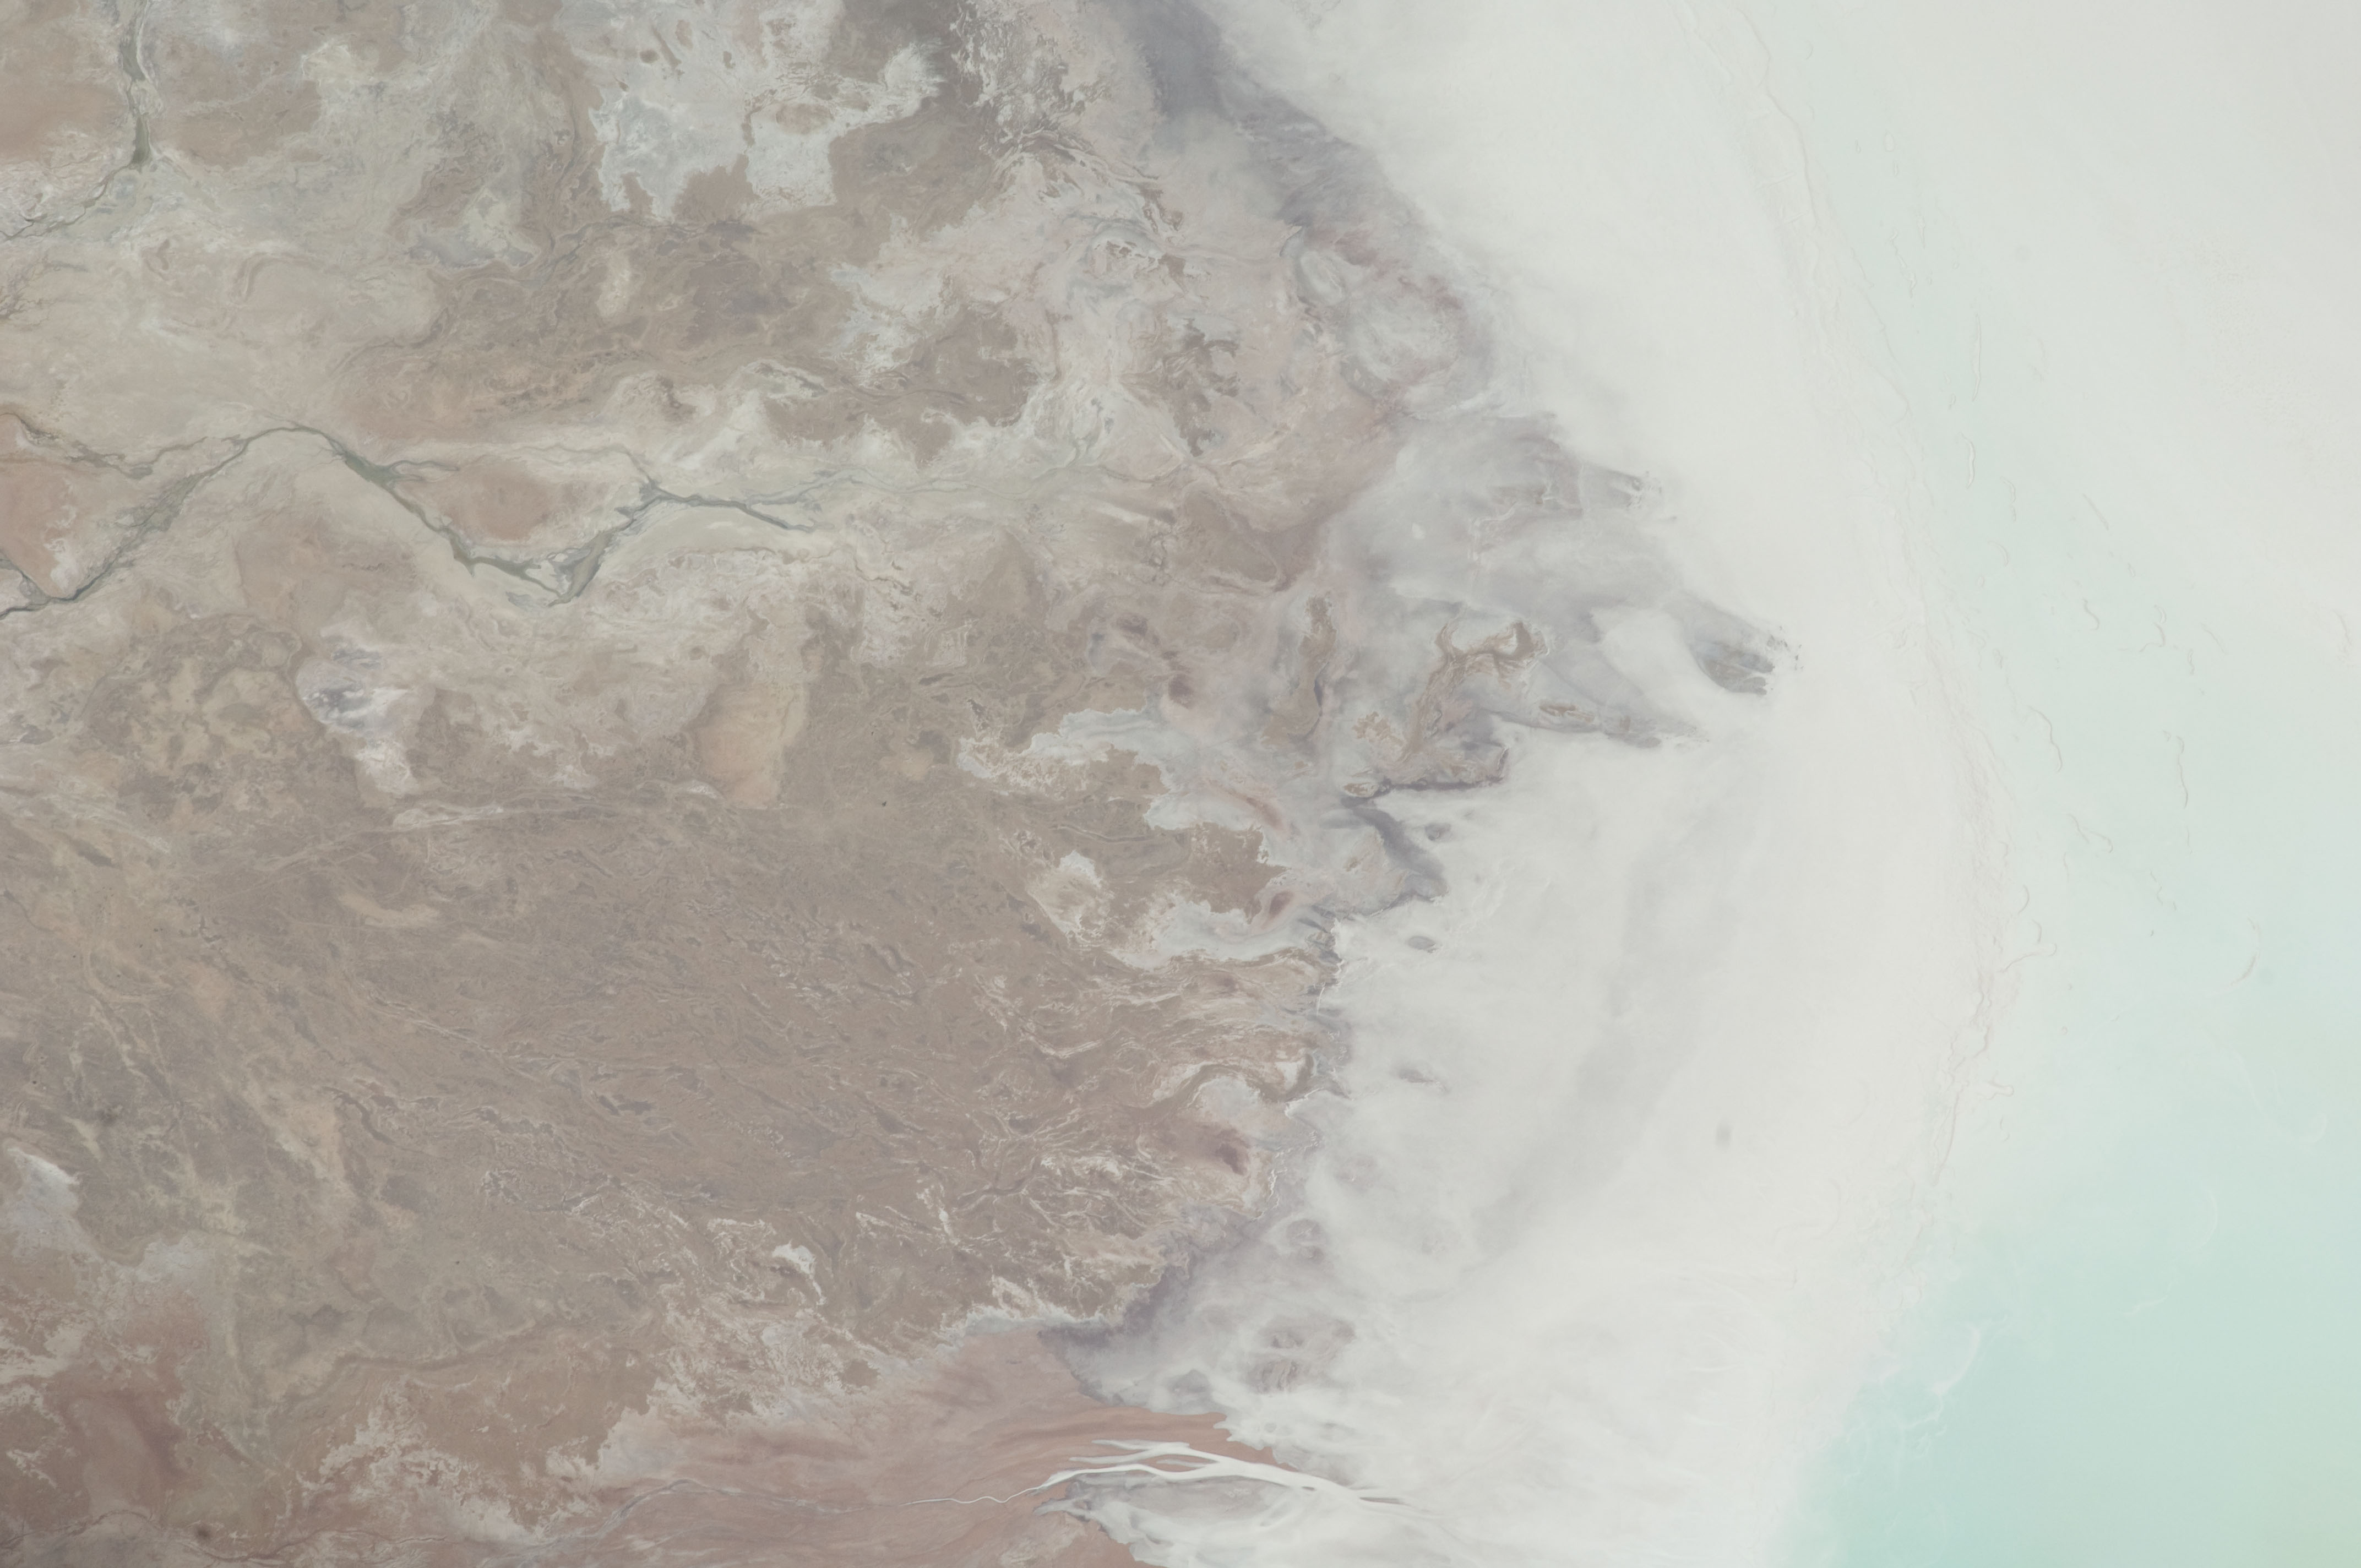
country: BOLIVIA
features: N. SALAR DE COIPASA, LAUCA RIVER
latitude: -19.1
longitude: -68.0
